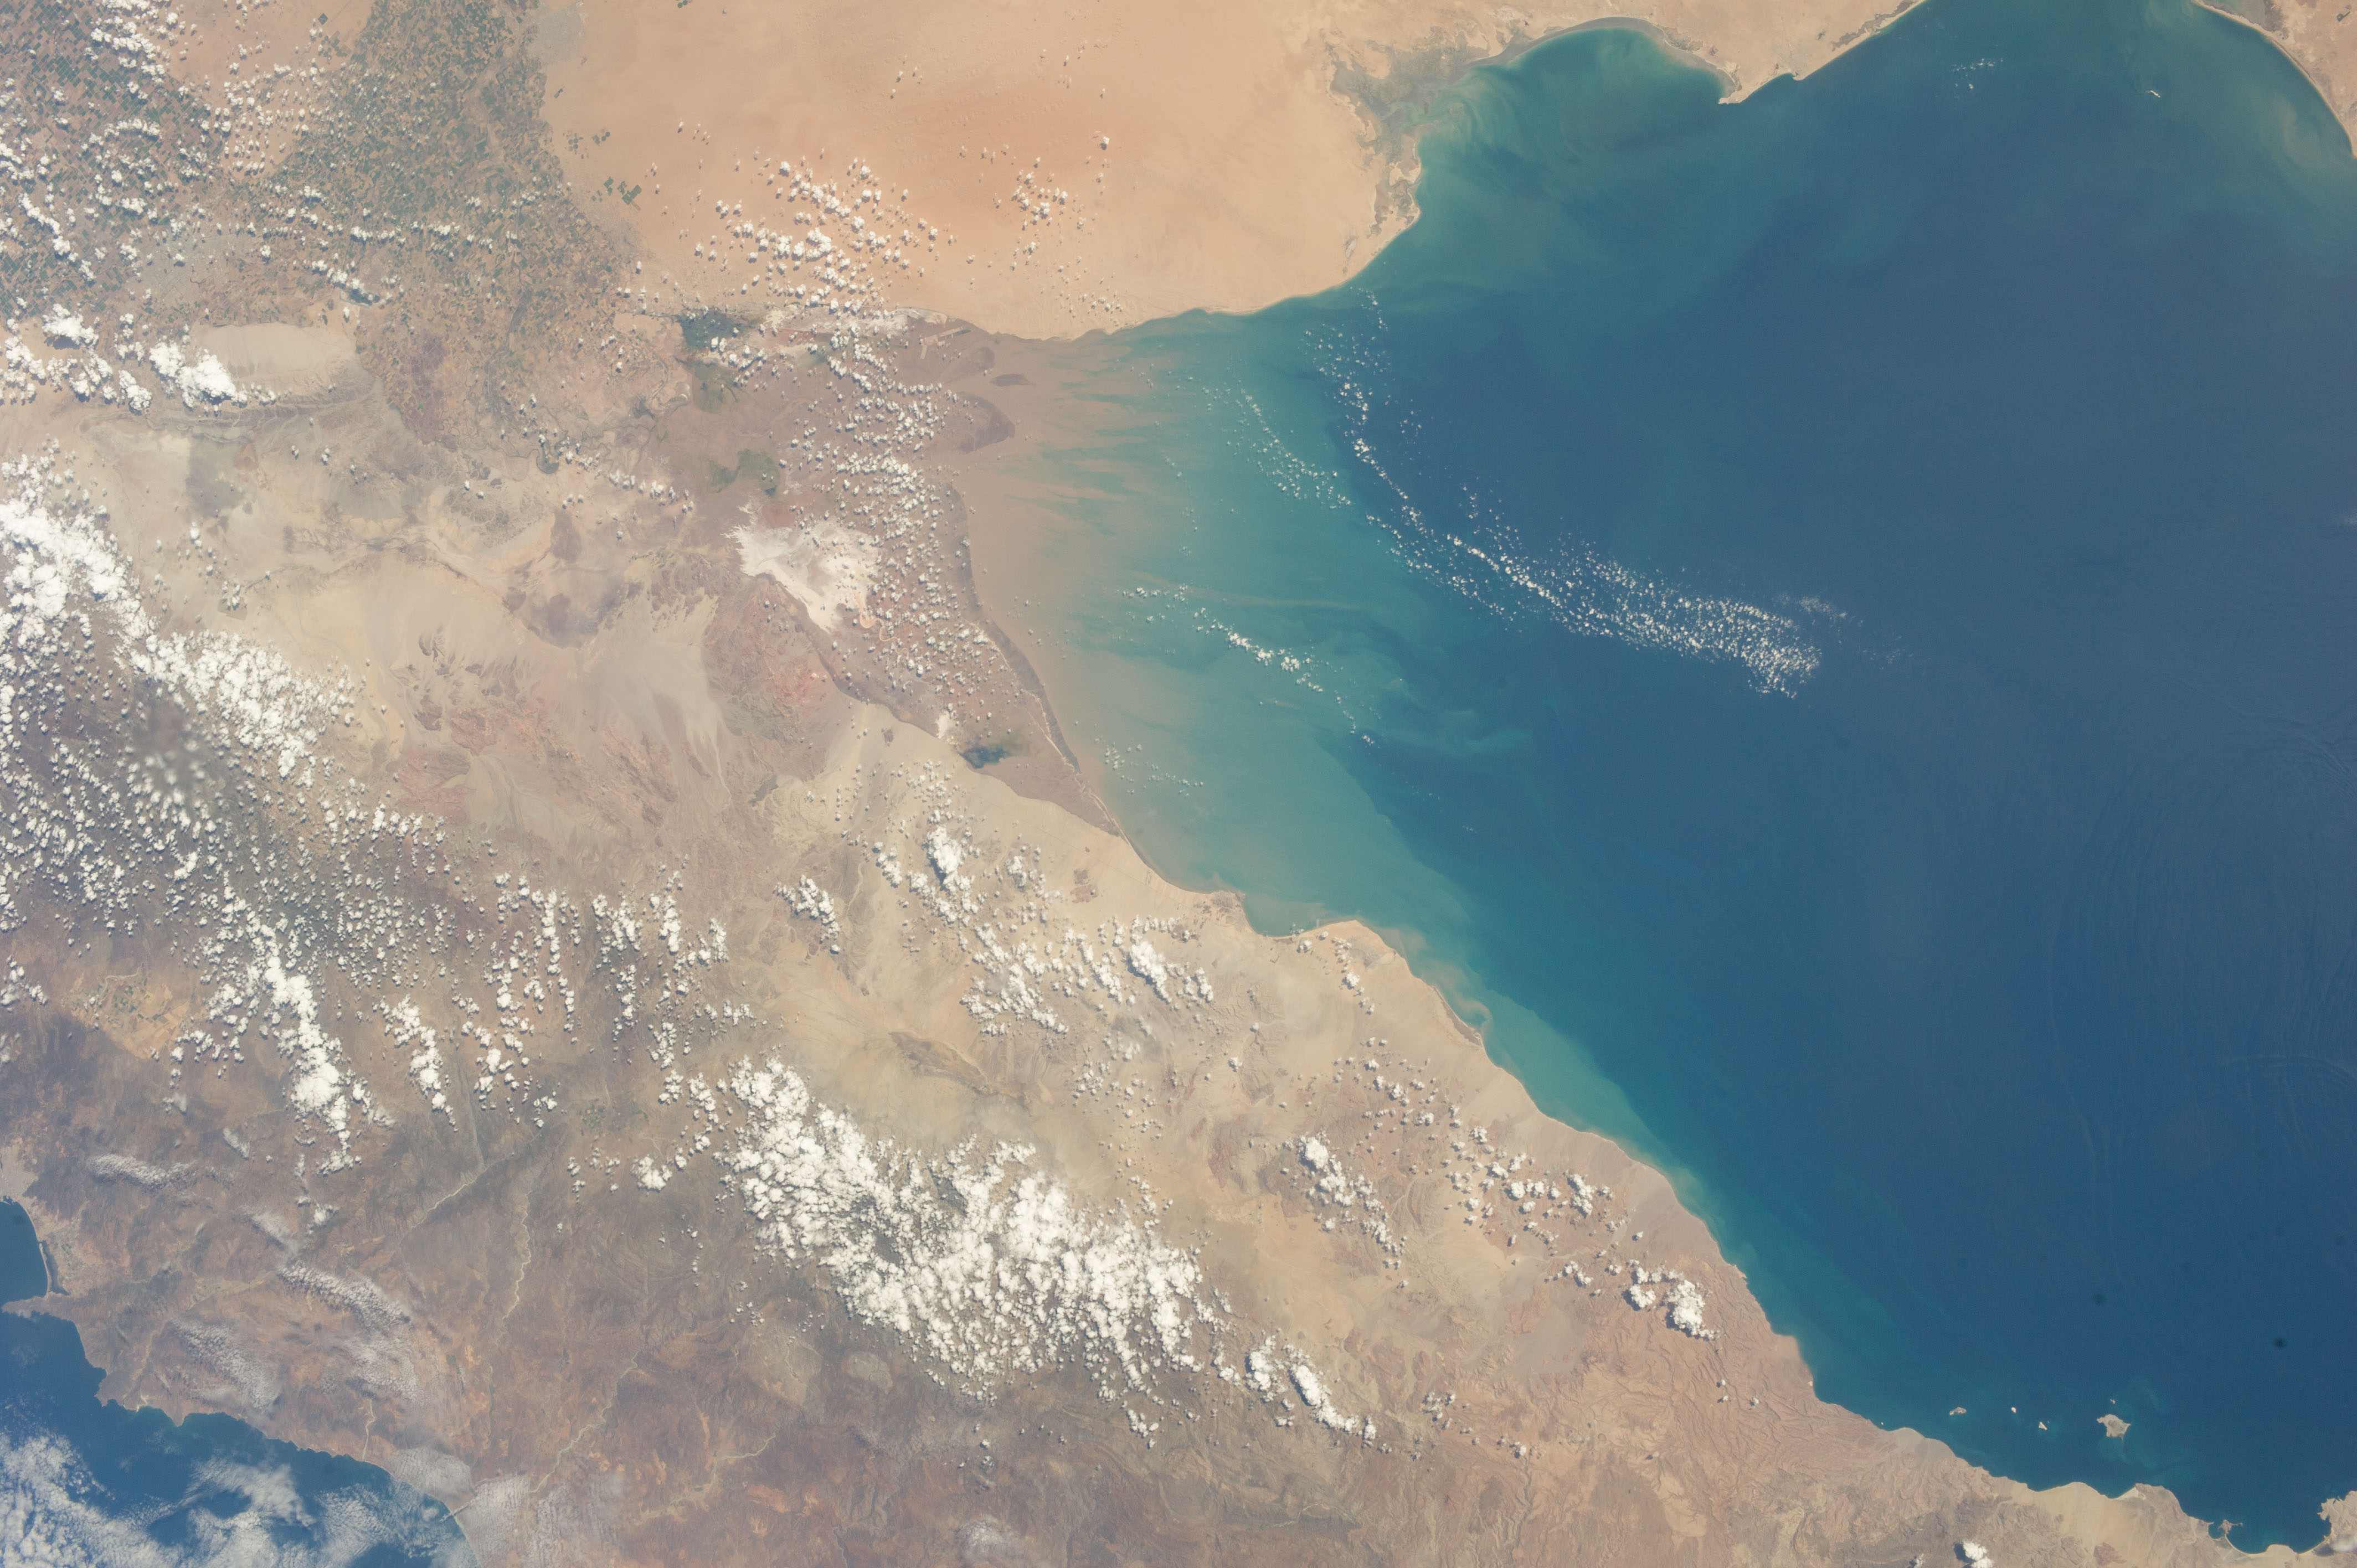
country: MEXICO
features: DESERT, MOUNTAINS, SAN FELIPE, GULF OF CALIFORNIA
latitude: 31.1
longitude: -114.8
